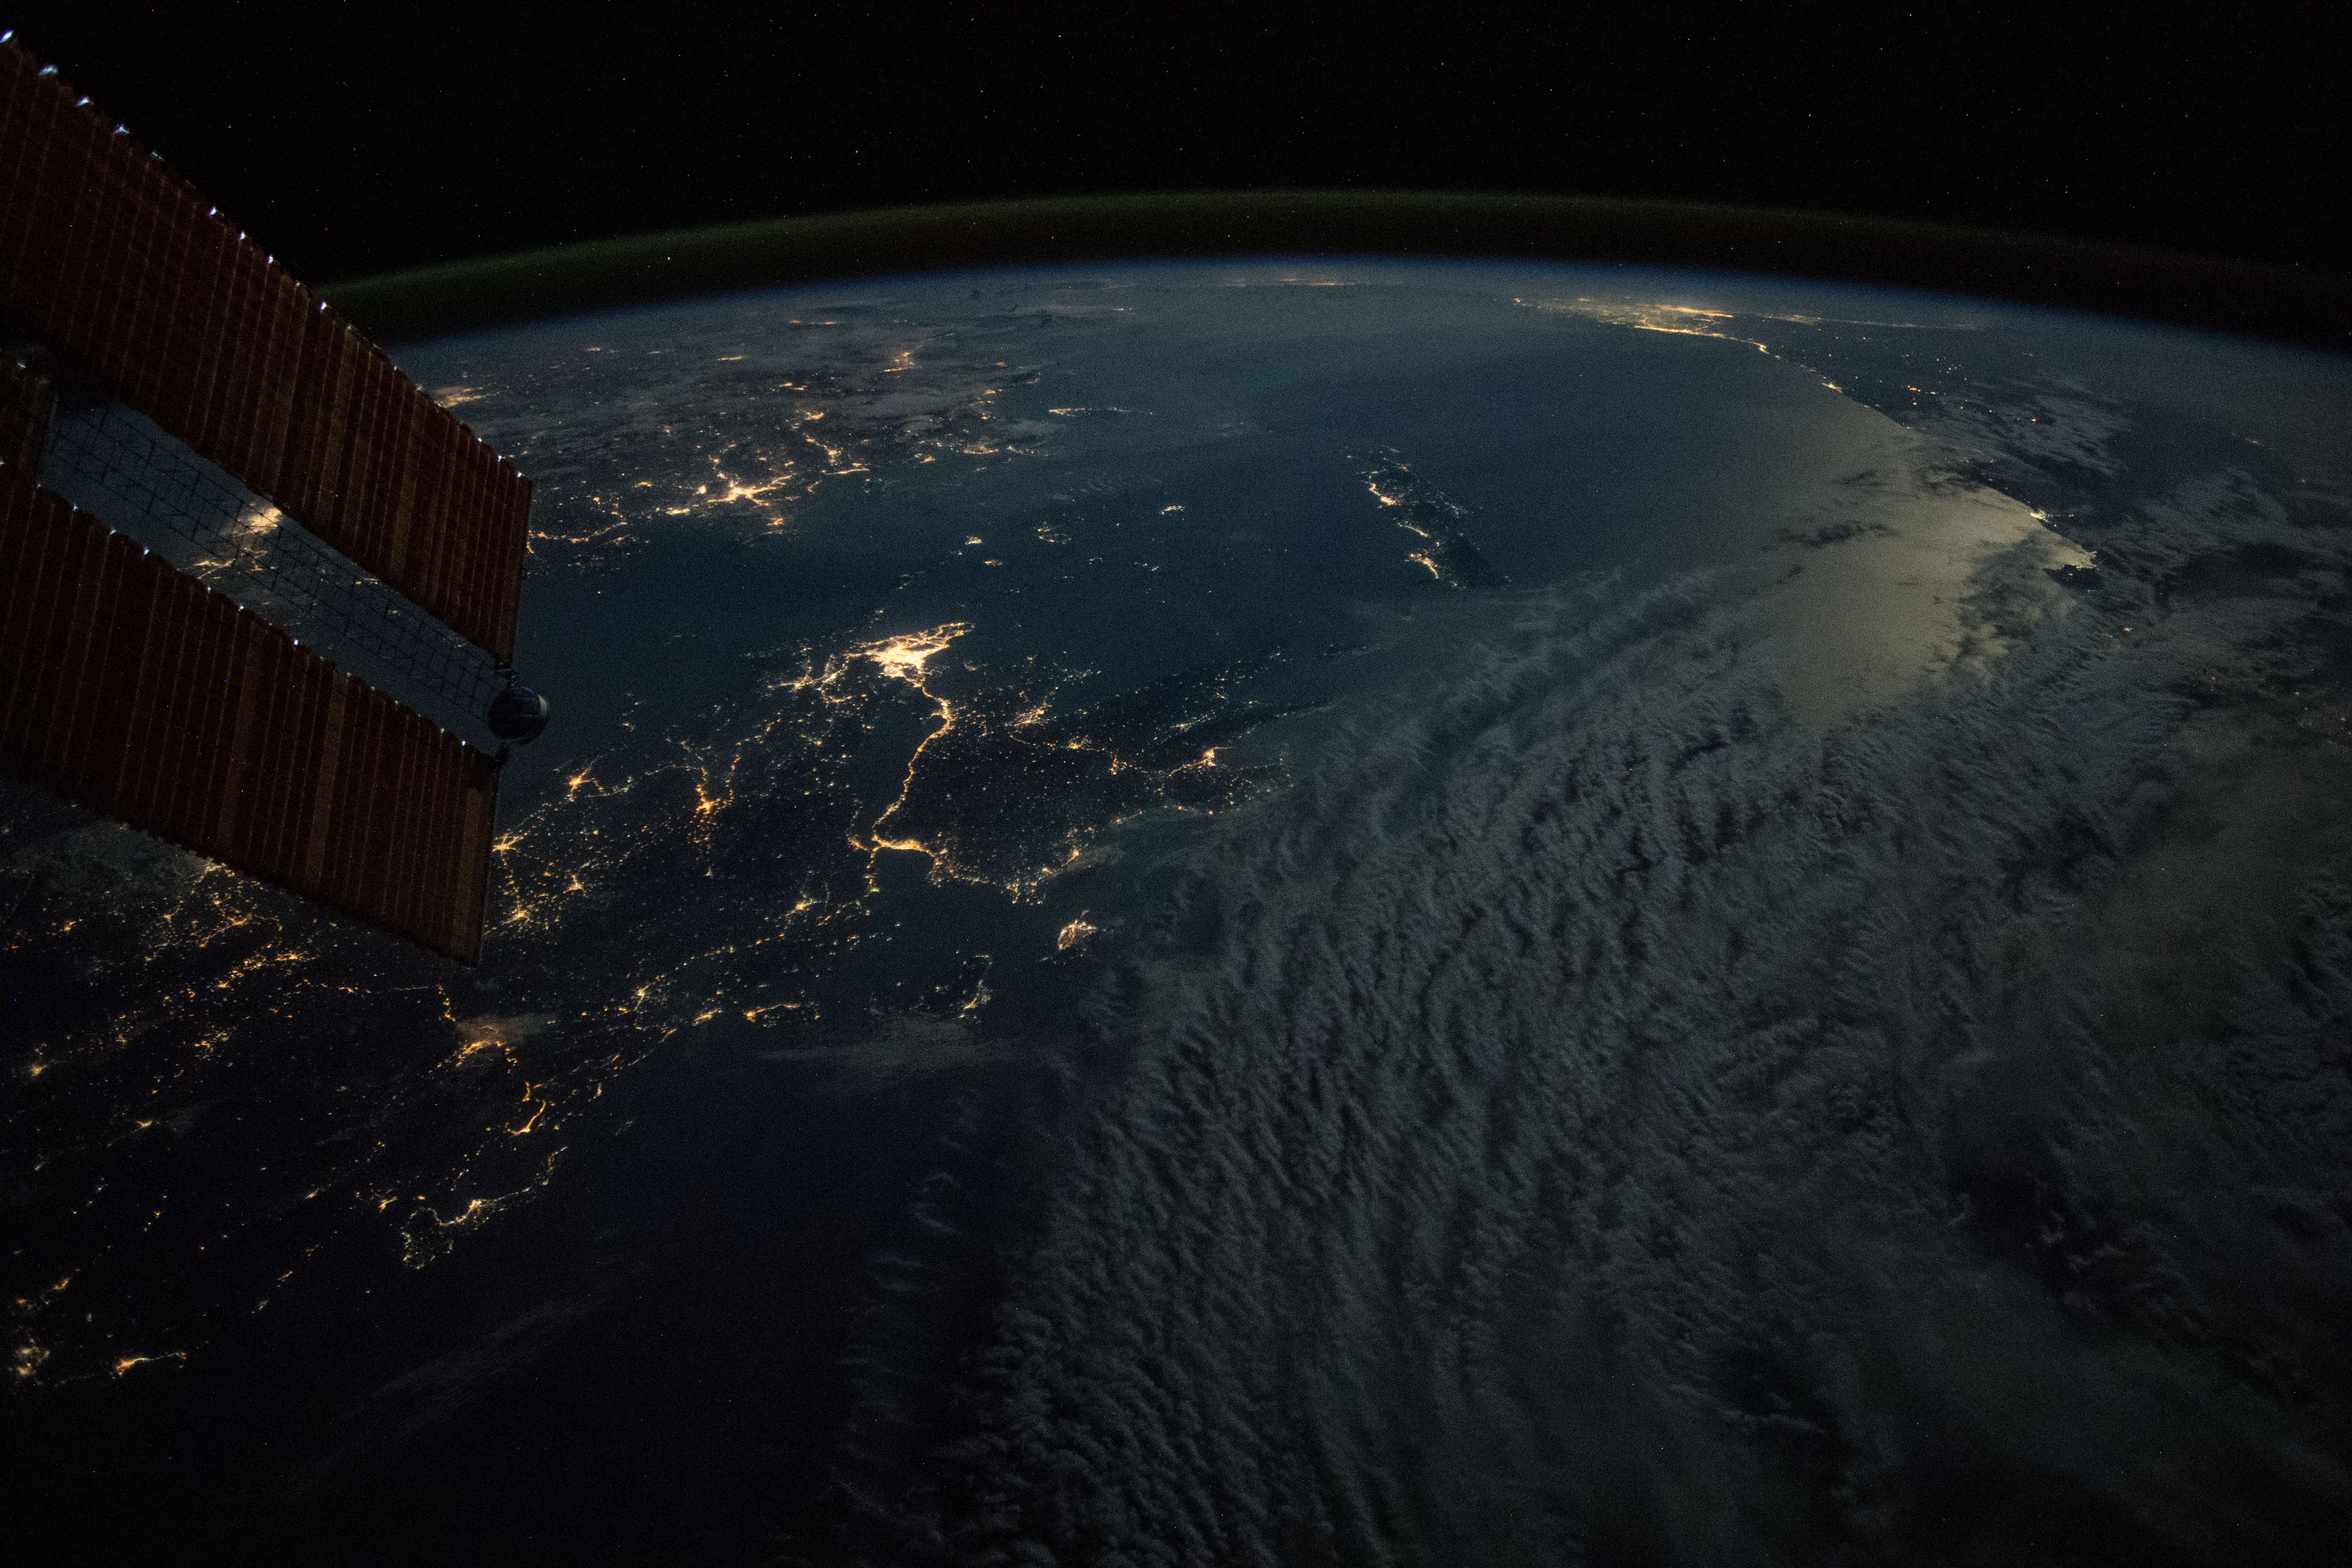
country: GREECE
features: ZAKINTHOS CITY, IONIAN SEA, IONIAN ISLANDS, POTRI ISLAND, KYPARISSIA CITY, KALAMATA CITY, ATHENS CITY
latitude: 36.9
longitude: 21.9
